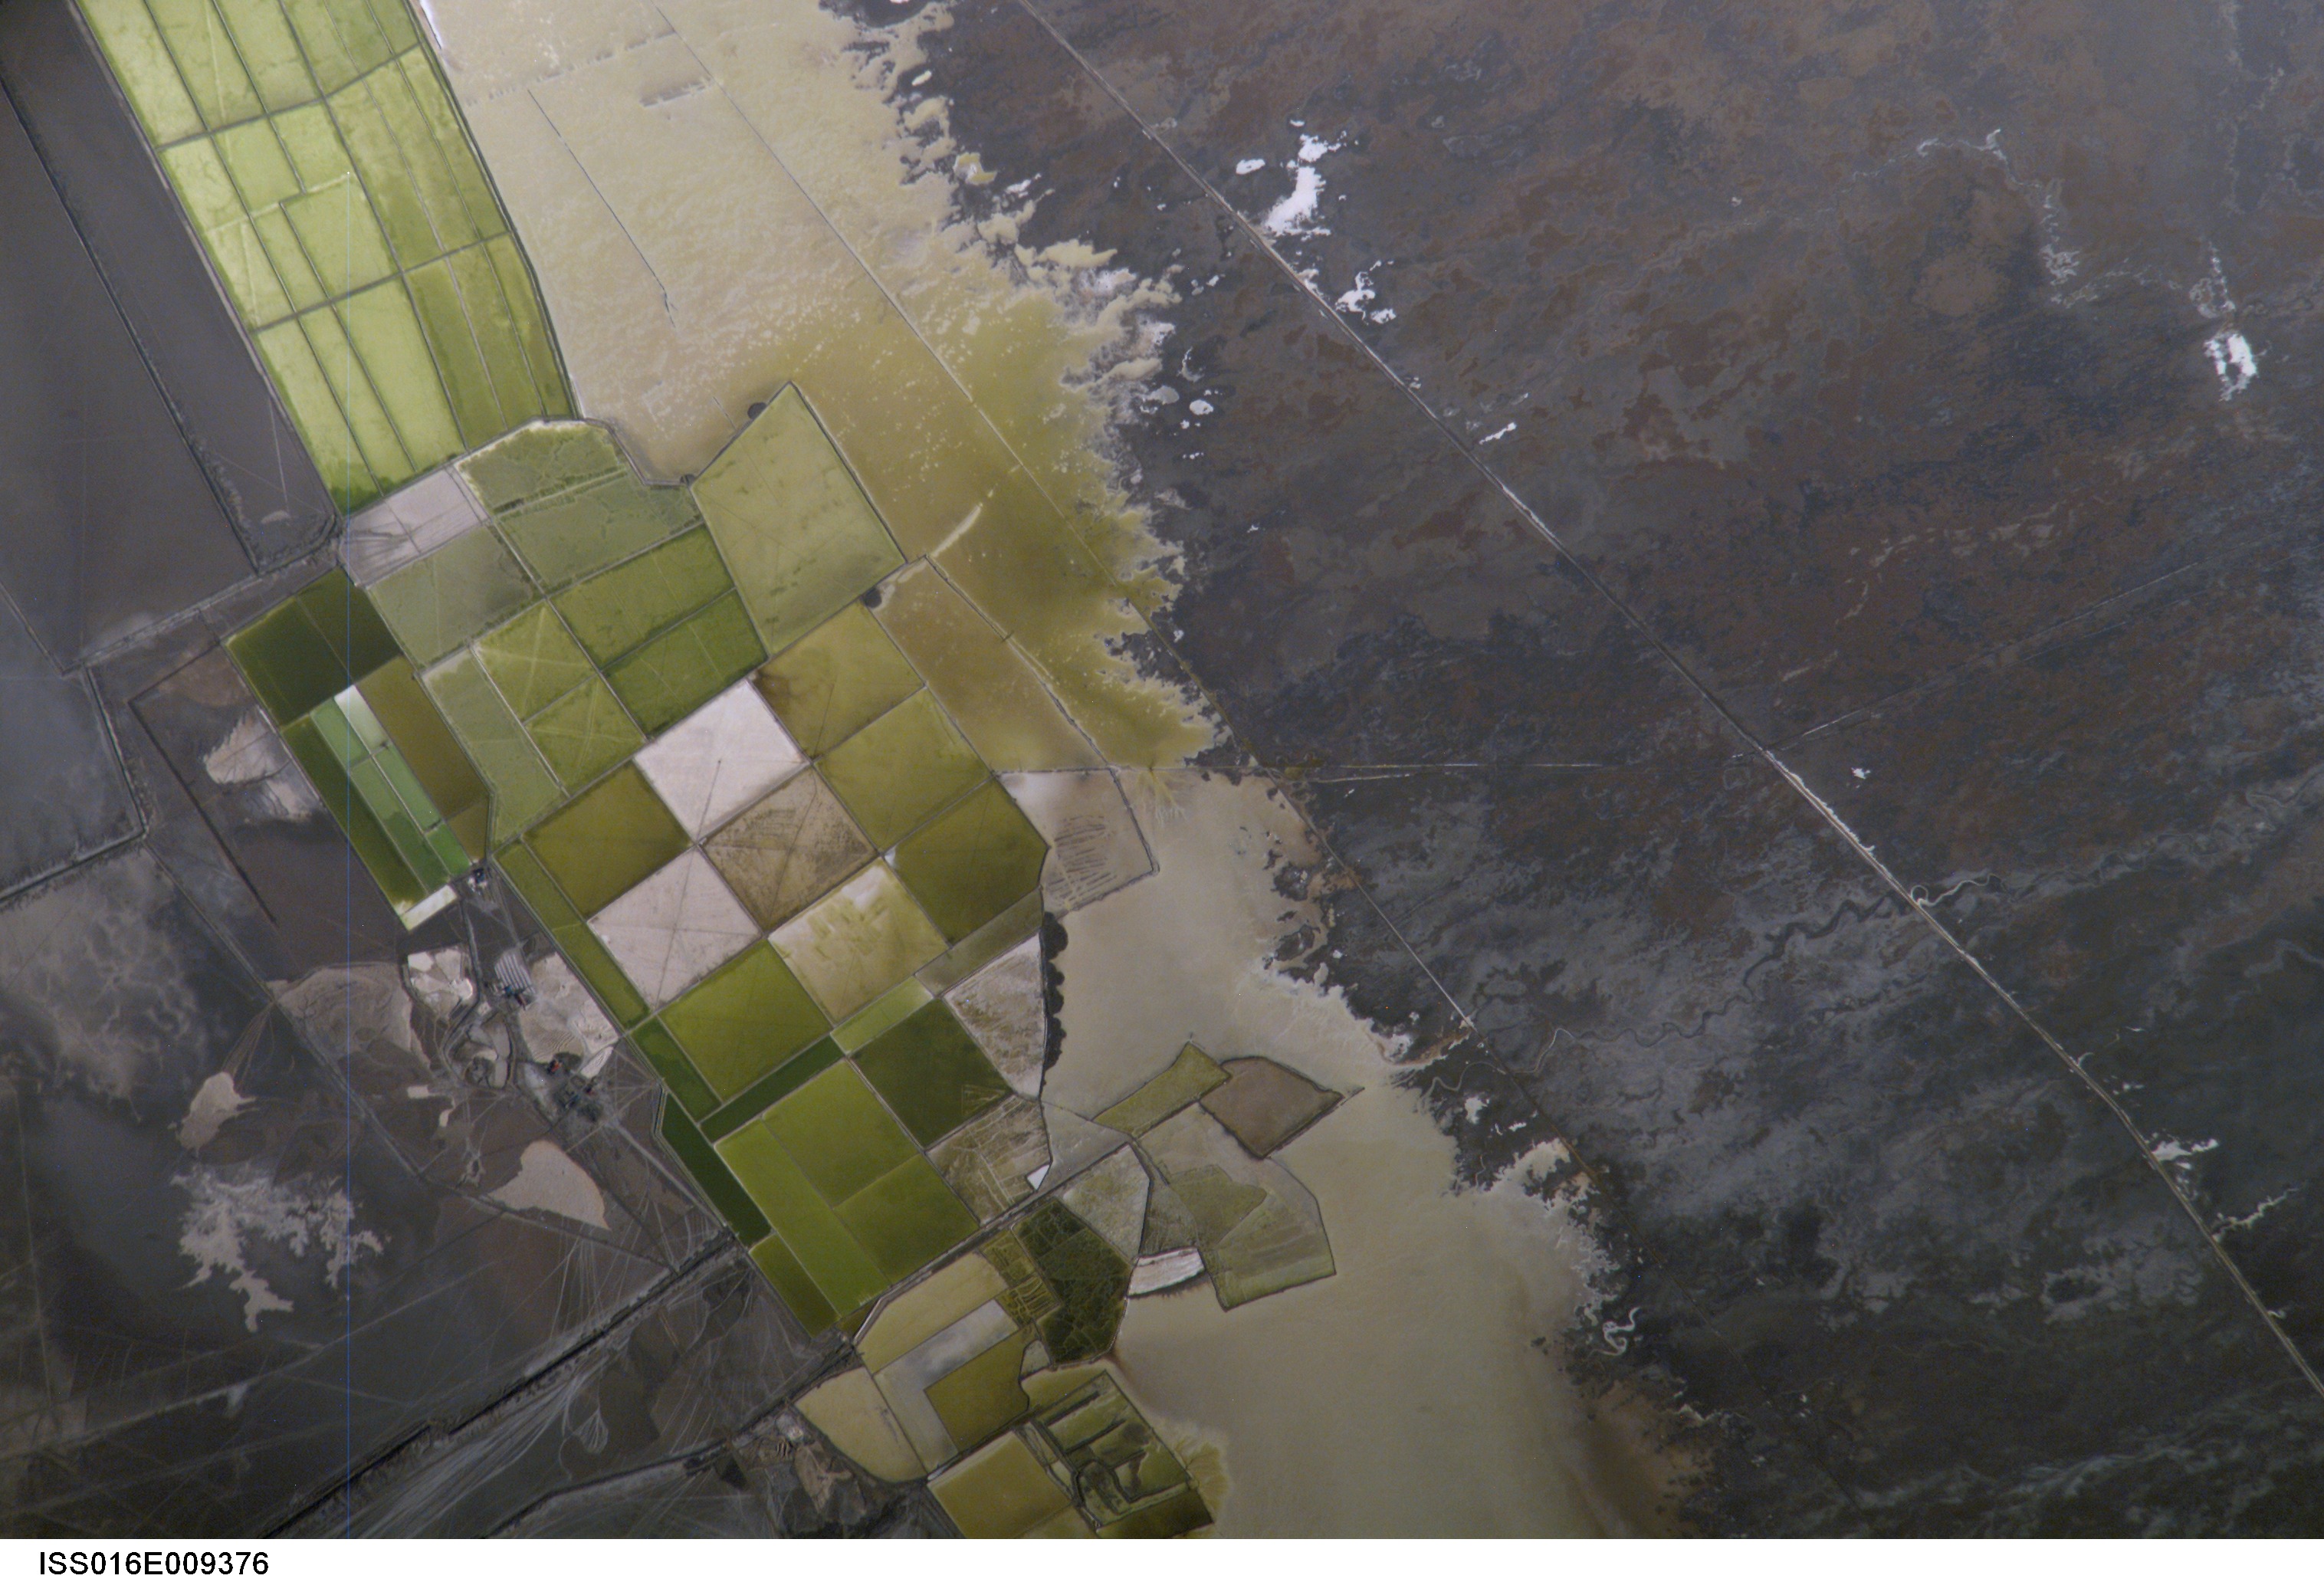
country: CHINA
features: QARHAN AREA, BEI HULSAN LAKE
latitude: 36.7
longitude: 95.5
